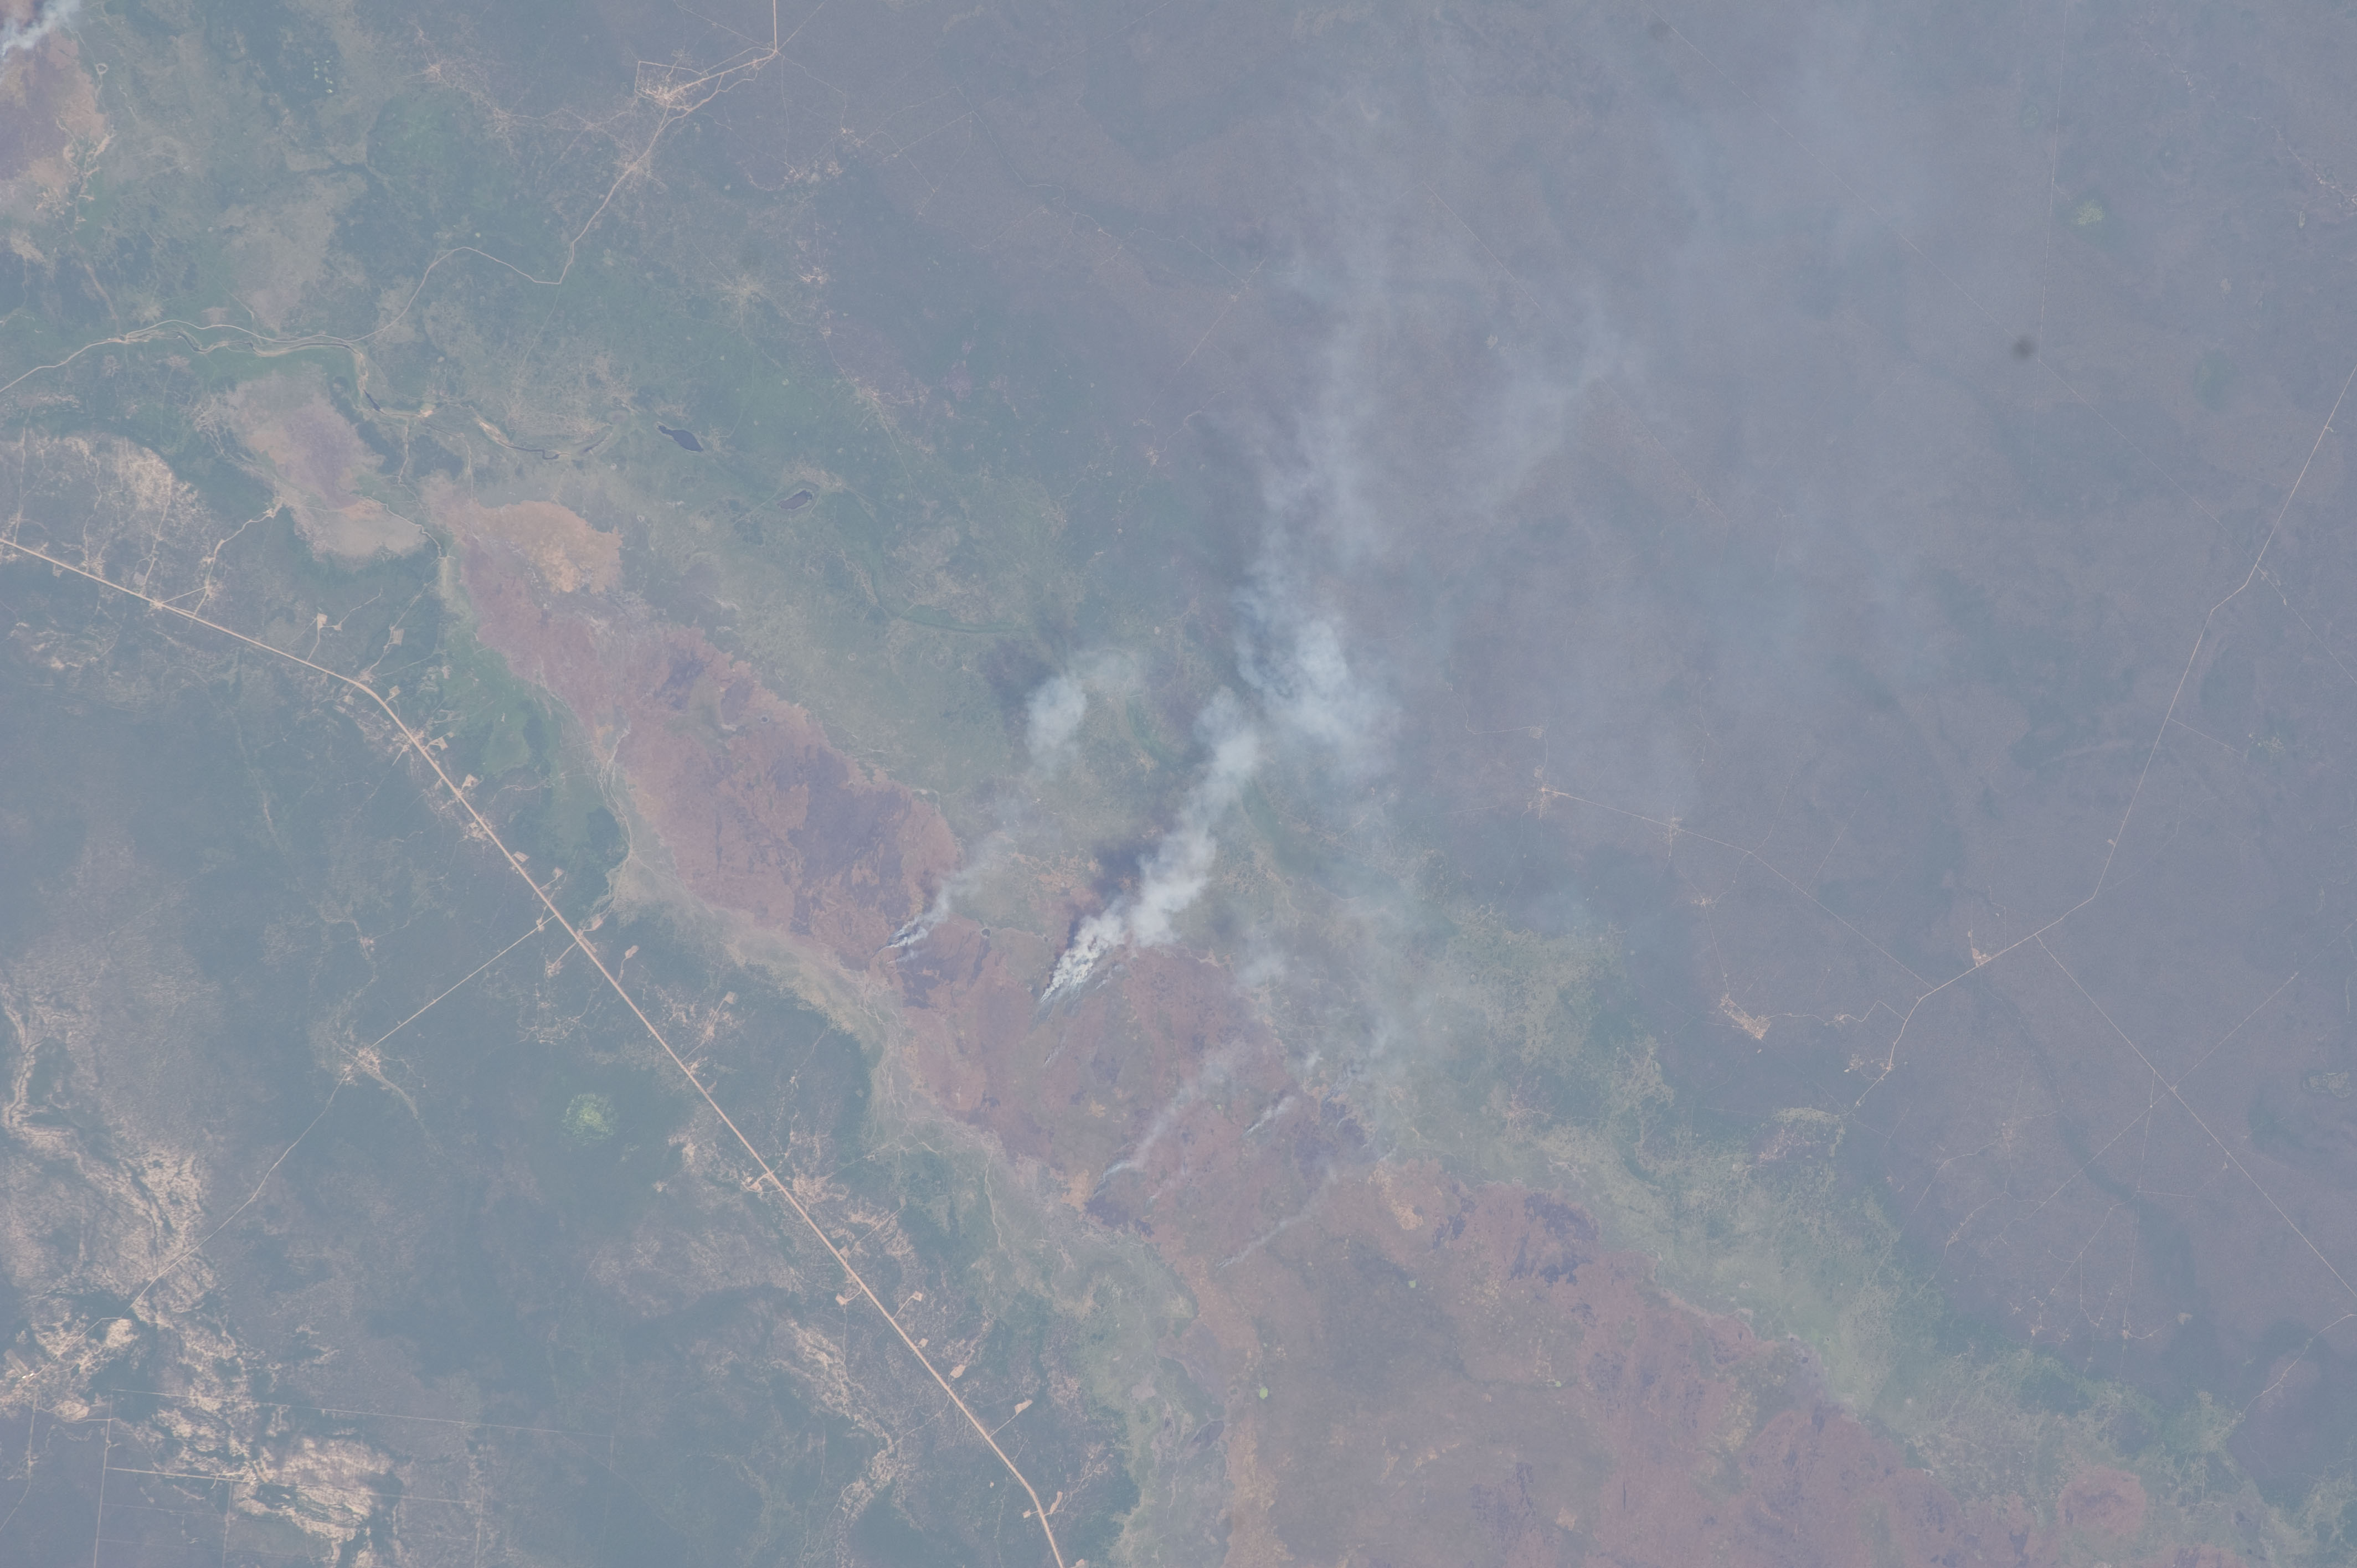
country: ARGENTINA
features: PILCOMAYO R., WETLANDS, ROADS, FIRES
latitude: -23.8
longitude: -61.1
